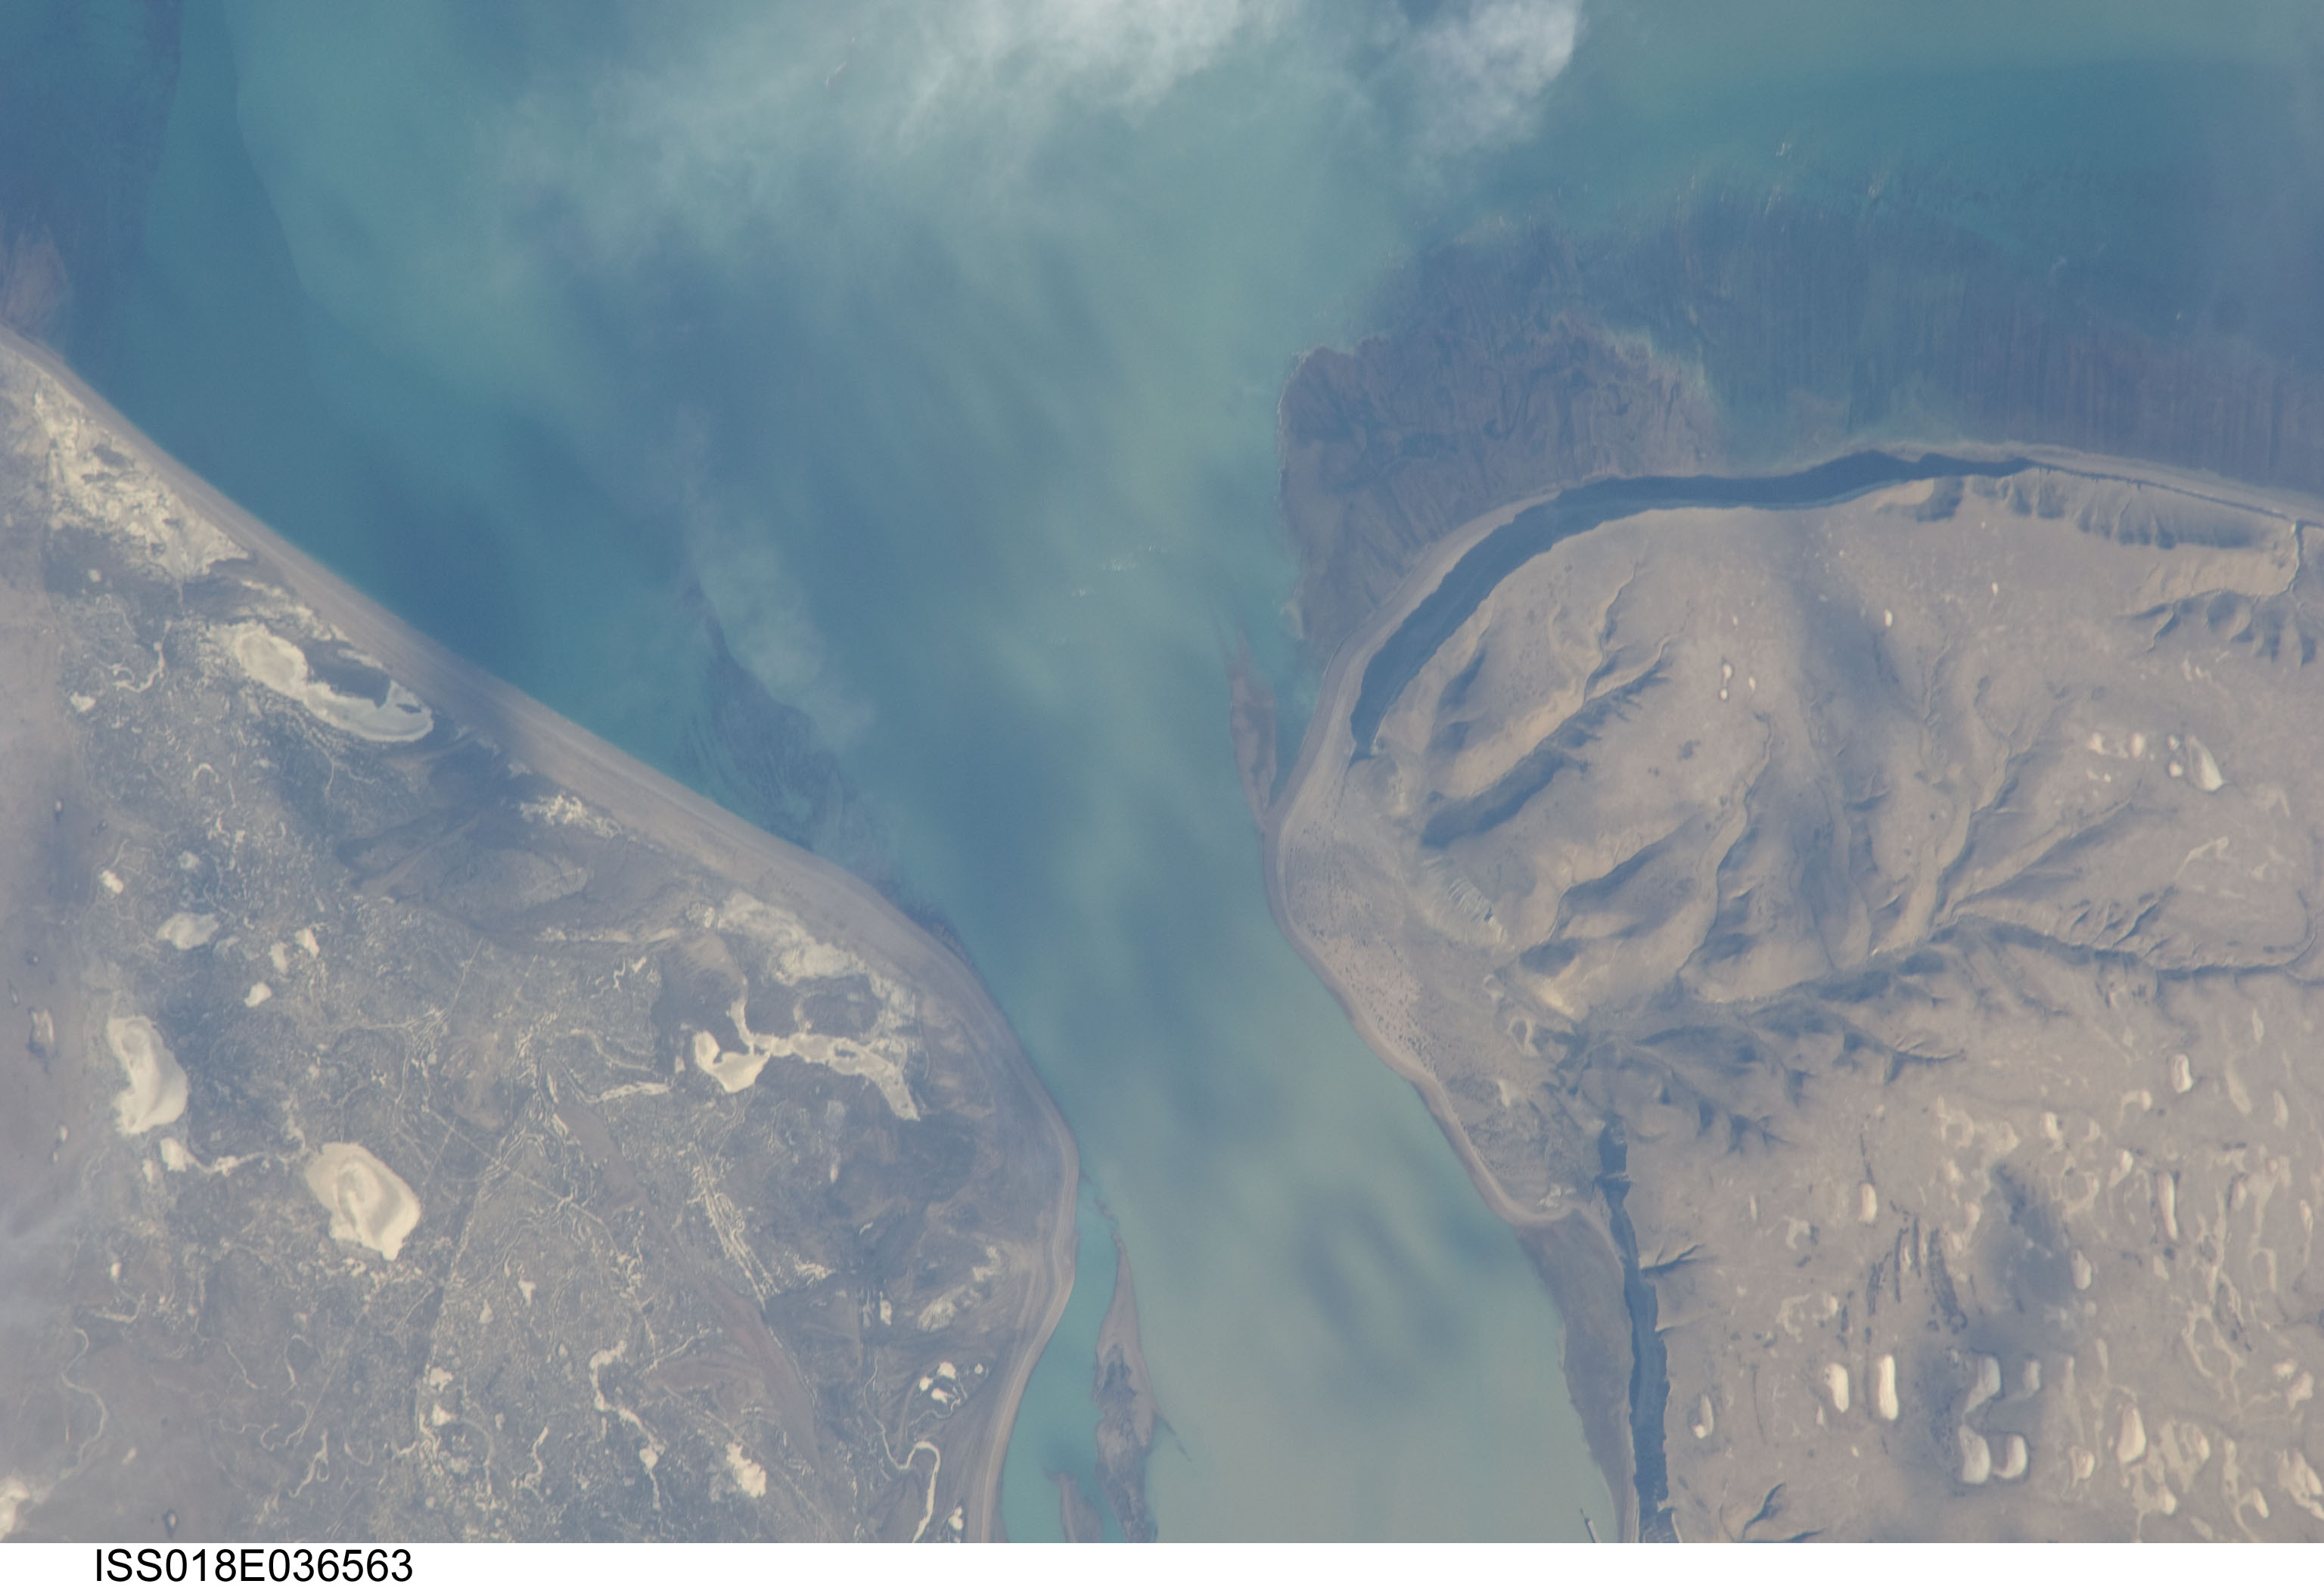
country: ARGENTINA
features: SANTA CRUZ R. EST., SED., PLAYAS
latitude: -50.2
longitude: -68.3
